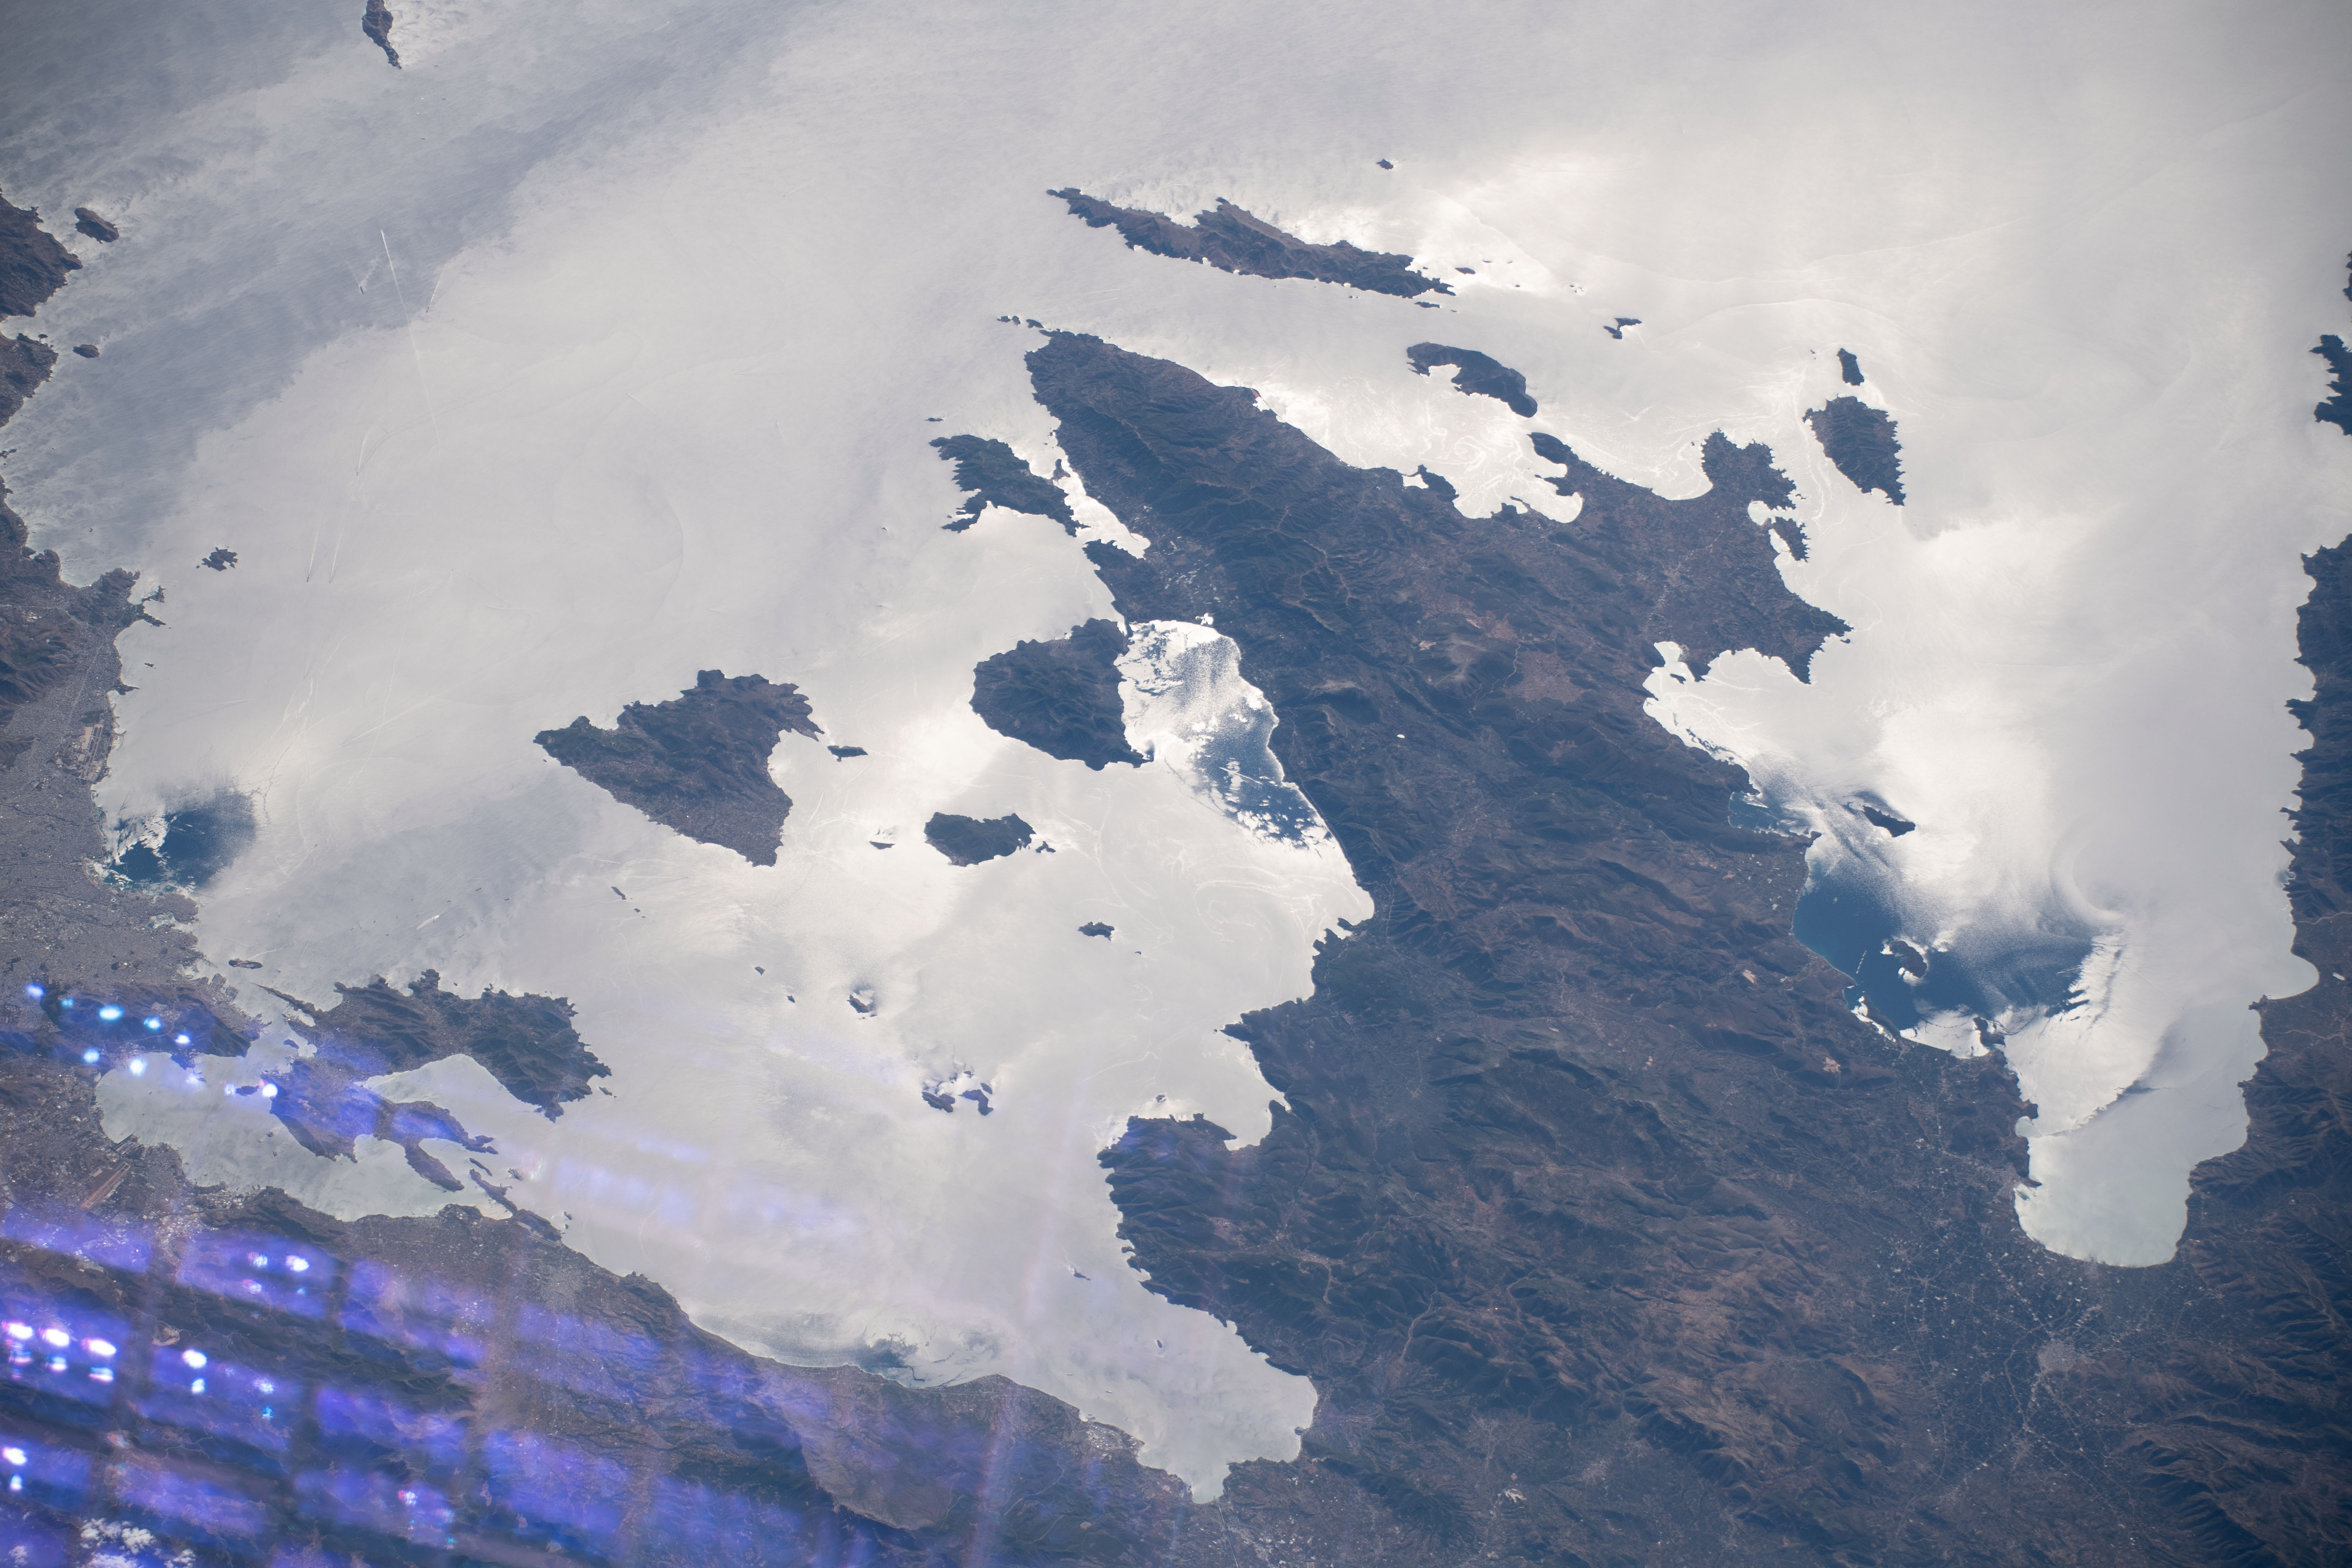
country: GREECE
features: PELOPONNISOS DYTIKI ELLADA KE LONIO, AIGINA
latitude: 37.5
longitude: 23.2
